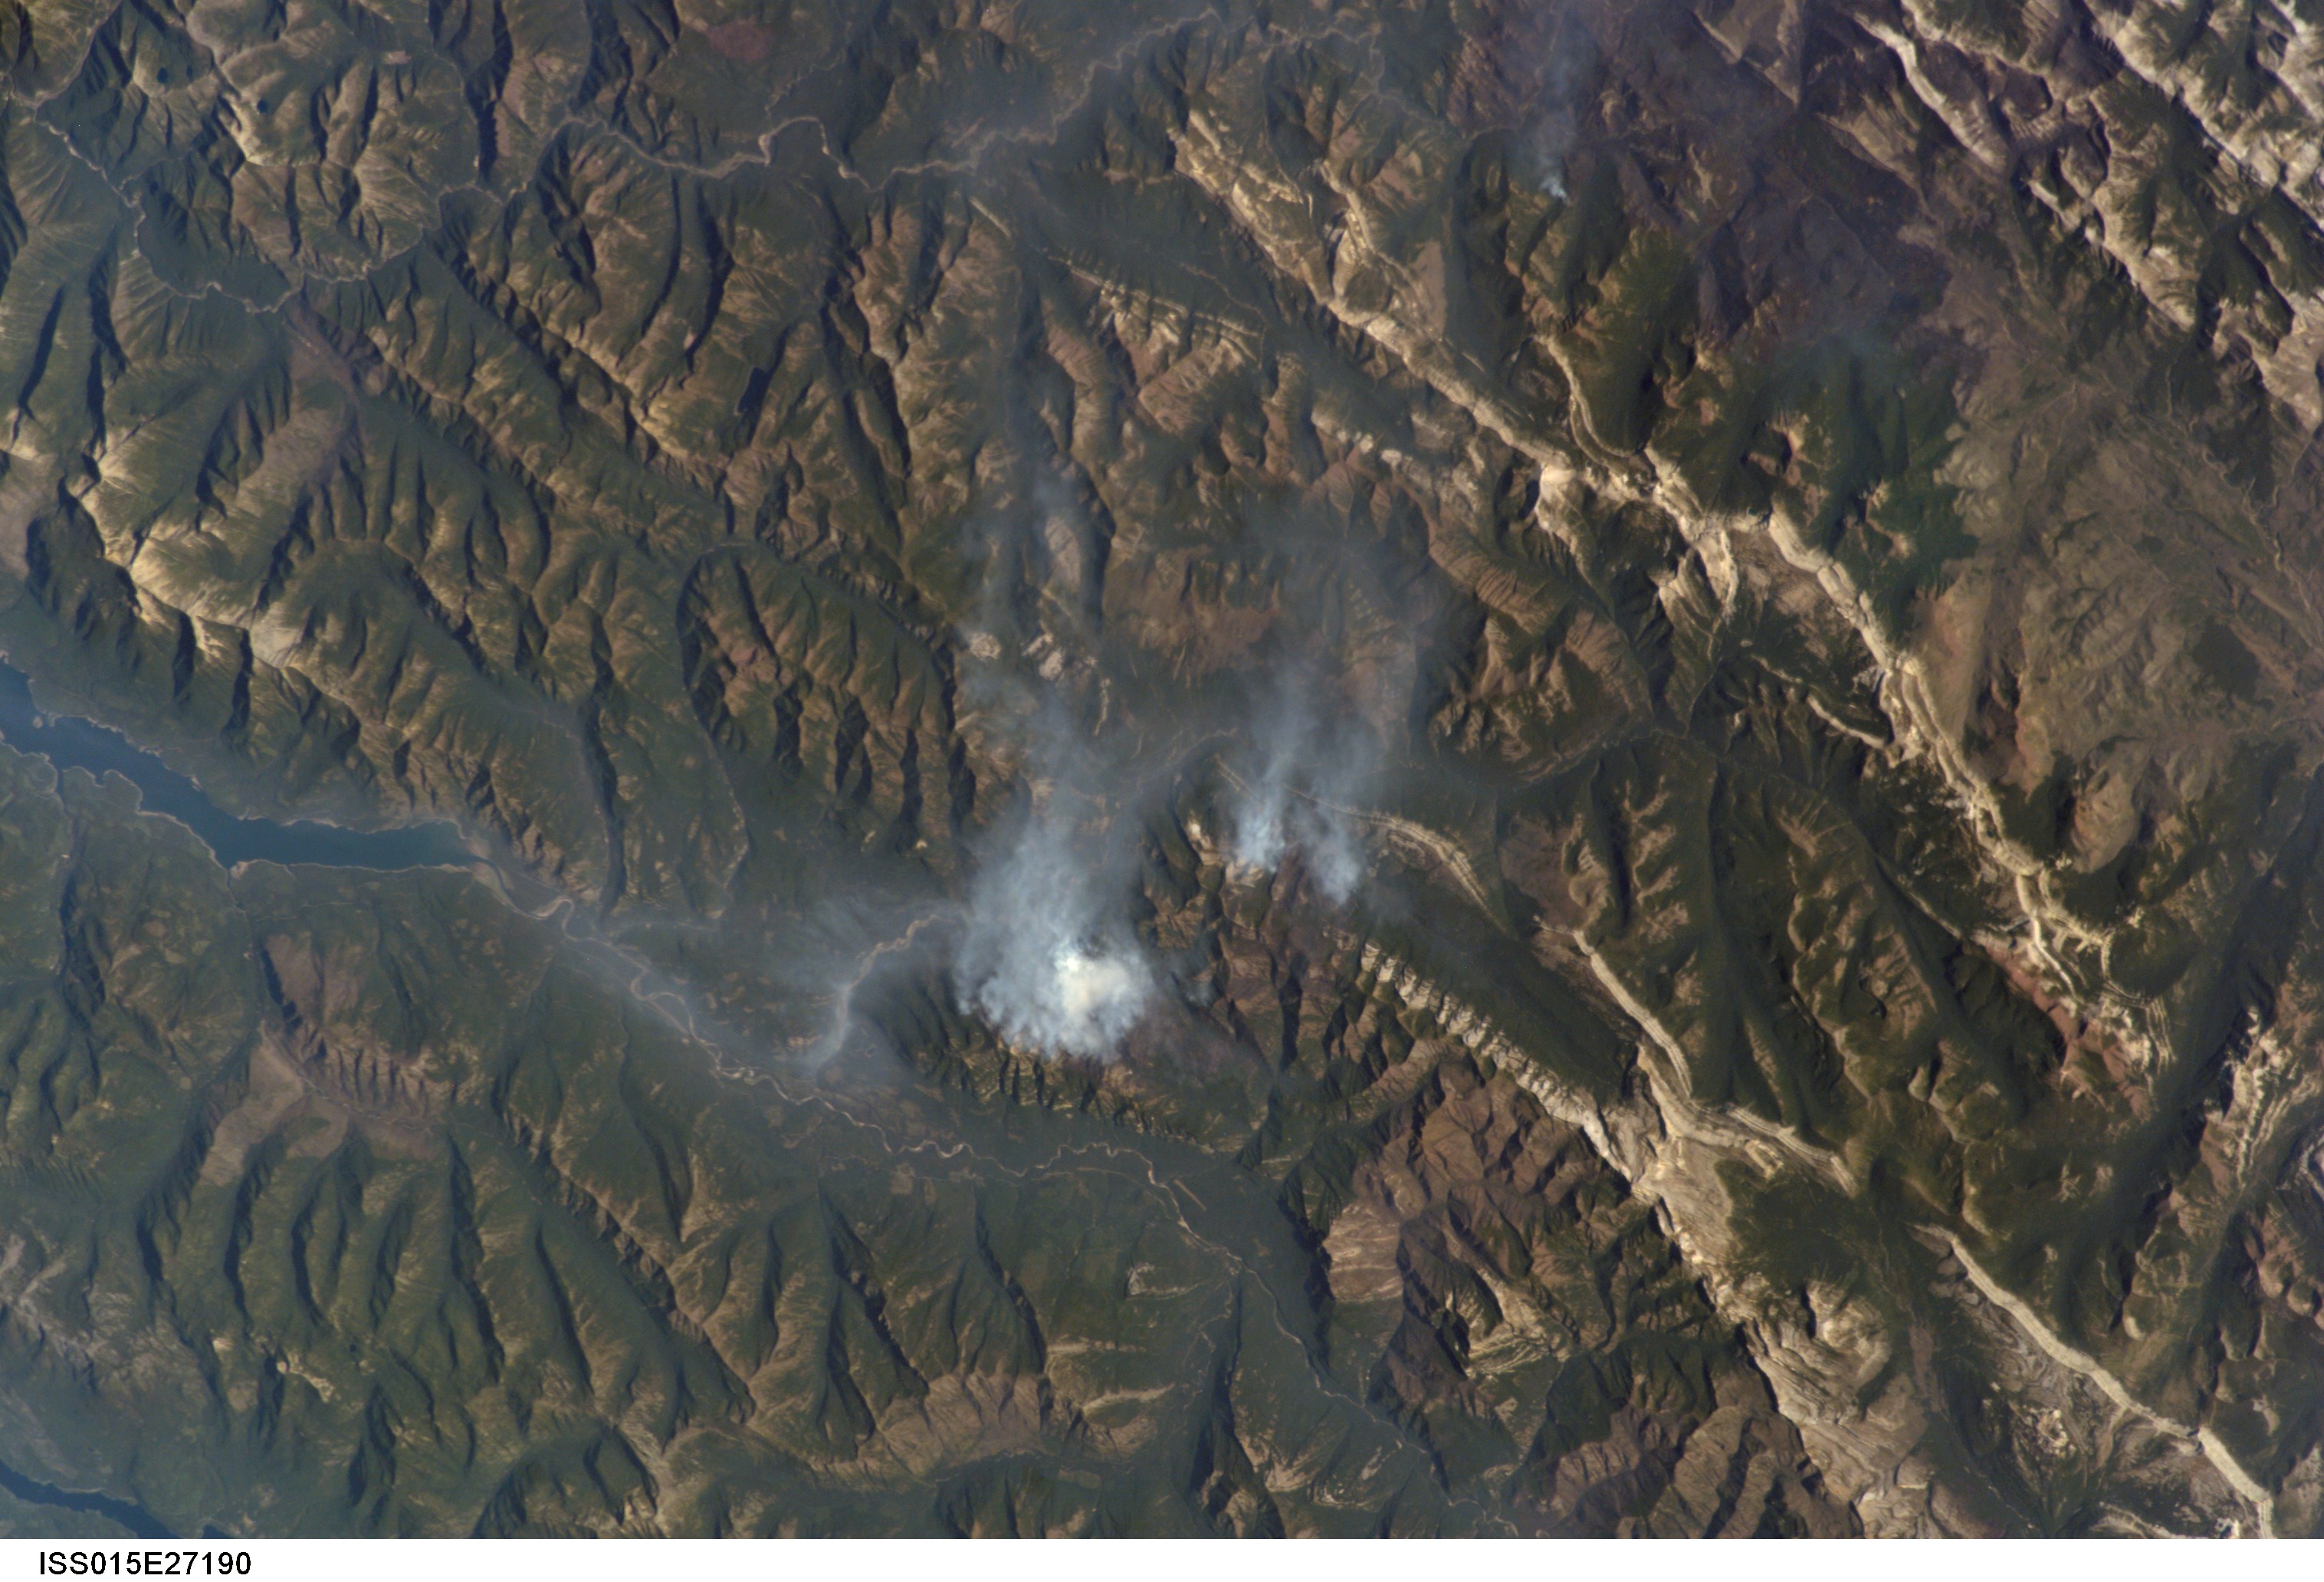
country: USA-MONTANA
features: S. FORK FLATHEAD R., MTS., FOR., SMOKE PLUMES
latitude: 47.9
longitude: -113.4
